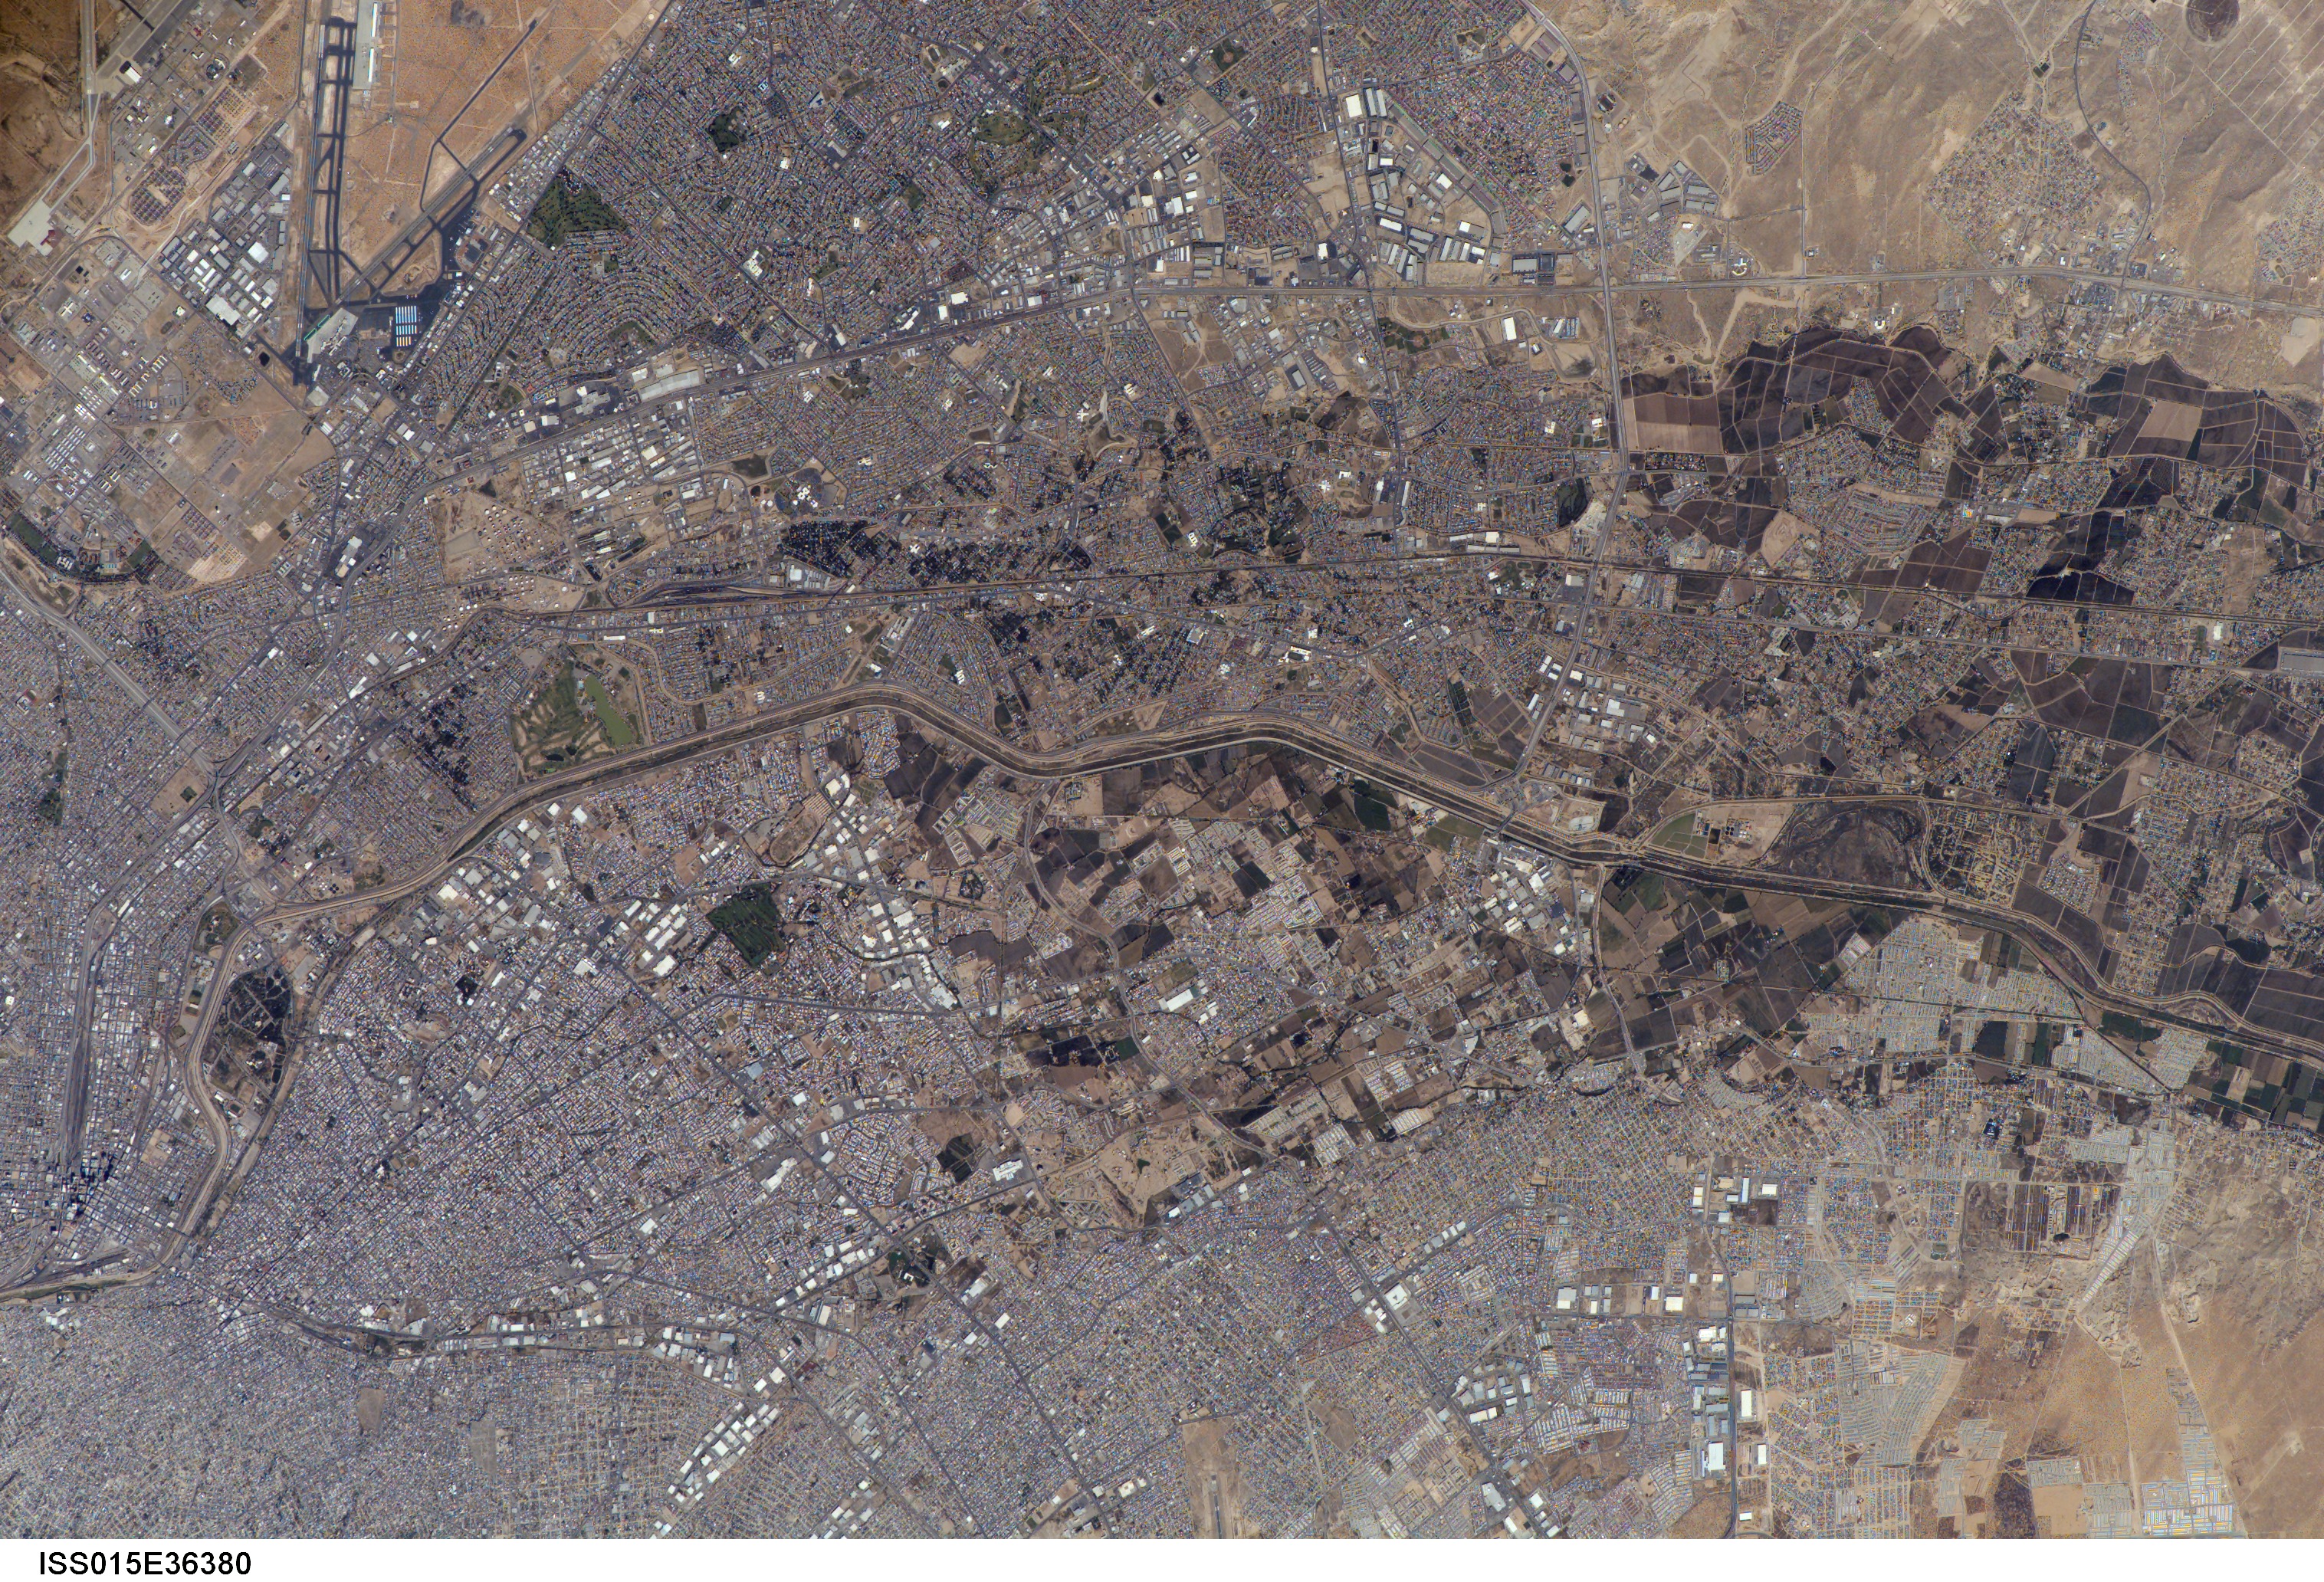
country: MEXICO
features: EL PASO, RIO GRANDE, JUAREZ, AGR.
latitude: 31.7
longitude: -106.4
